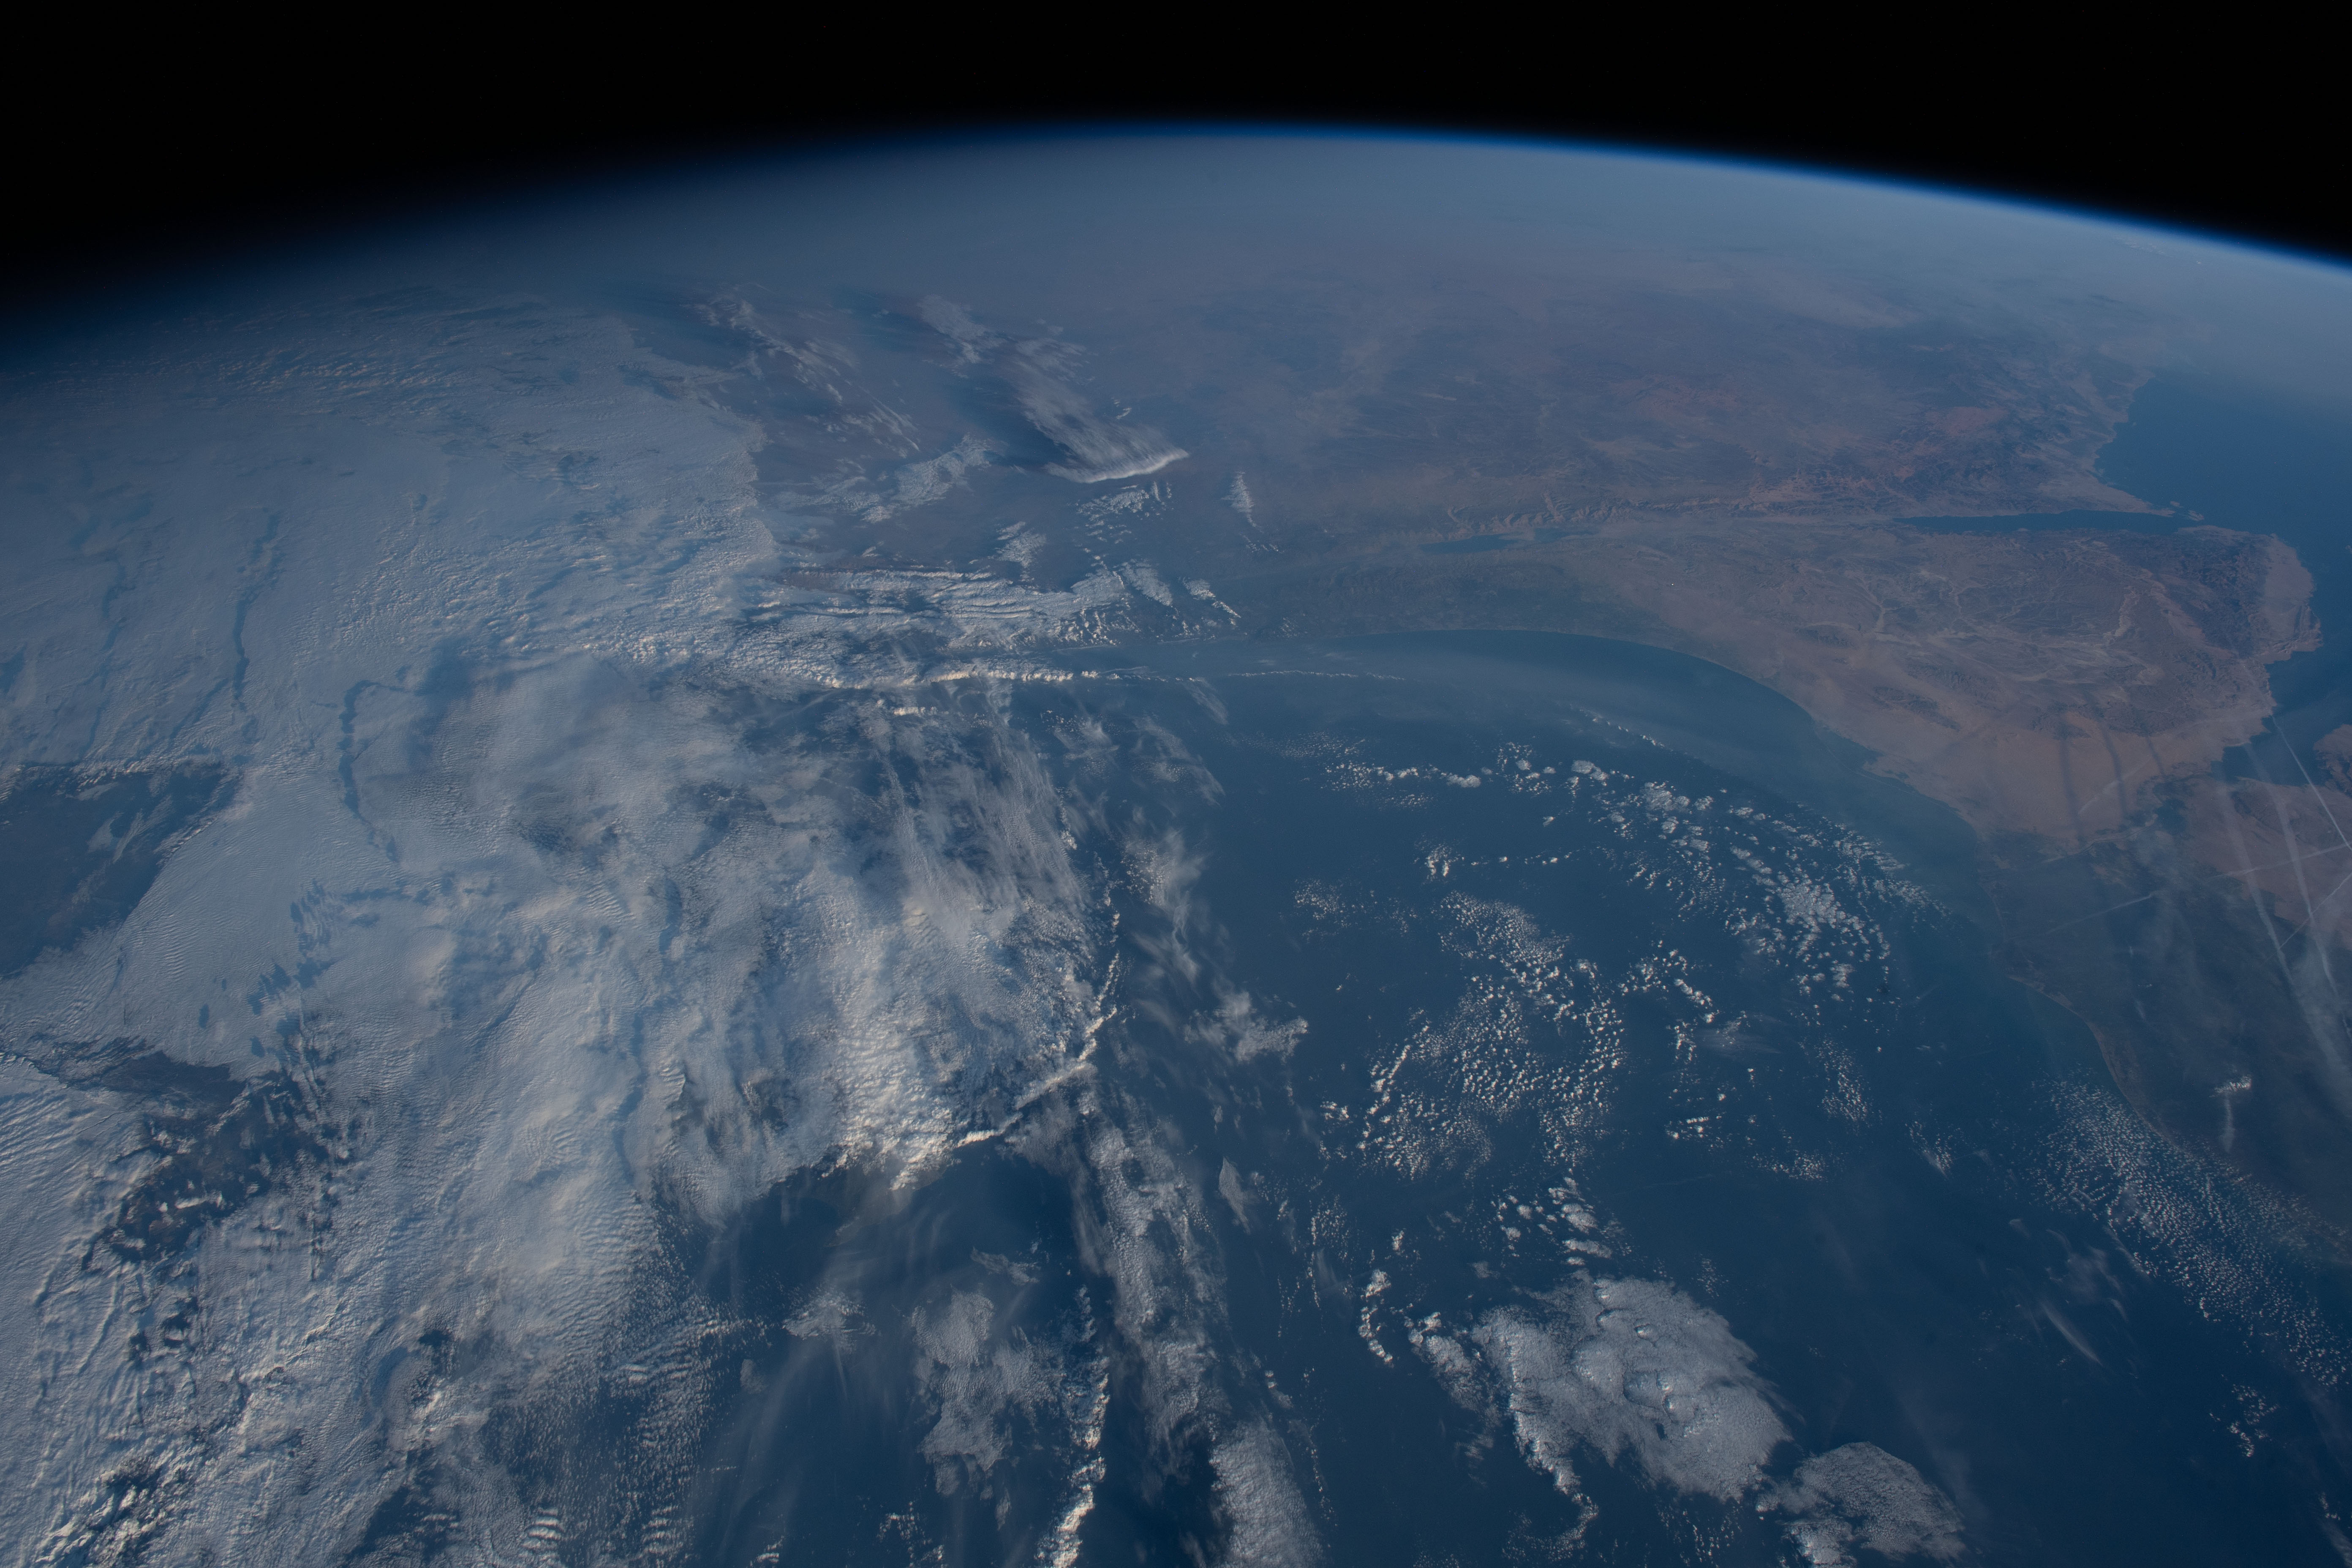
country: CYPRUS
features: PORT SAID, GAZA, GULF OF SUEZ, GULF OF AQABA, CAIRO, MEDITERRANEAN SEA, TEL AVIV, LIMB
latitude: 33.0
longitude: 33.0
